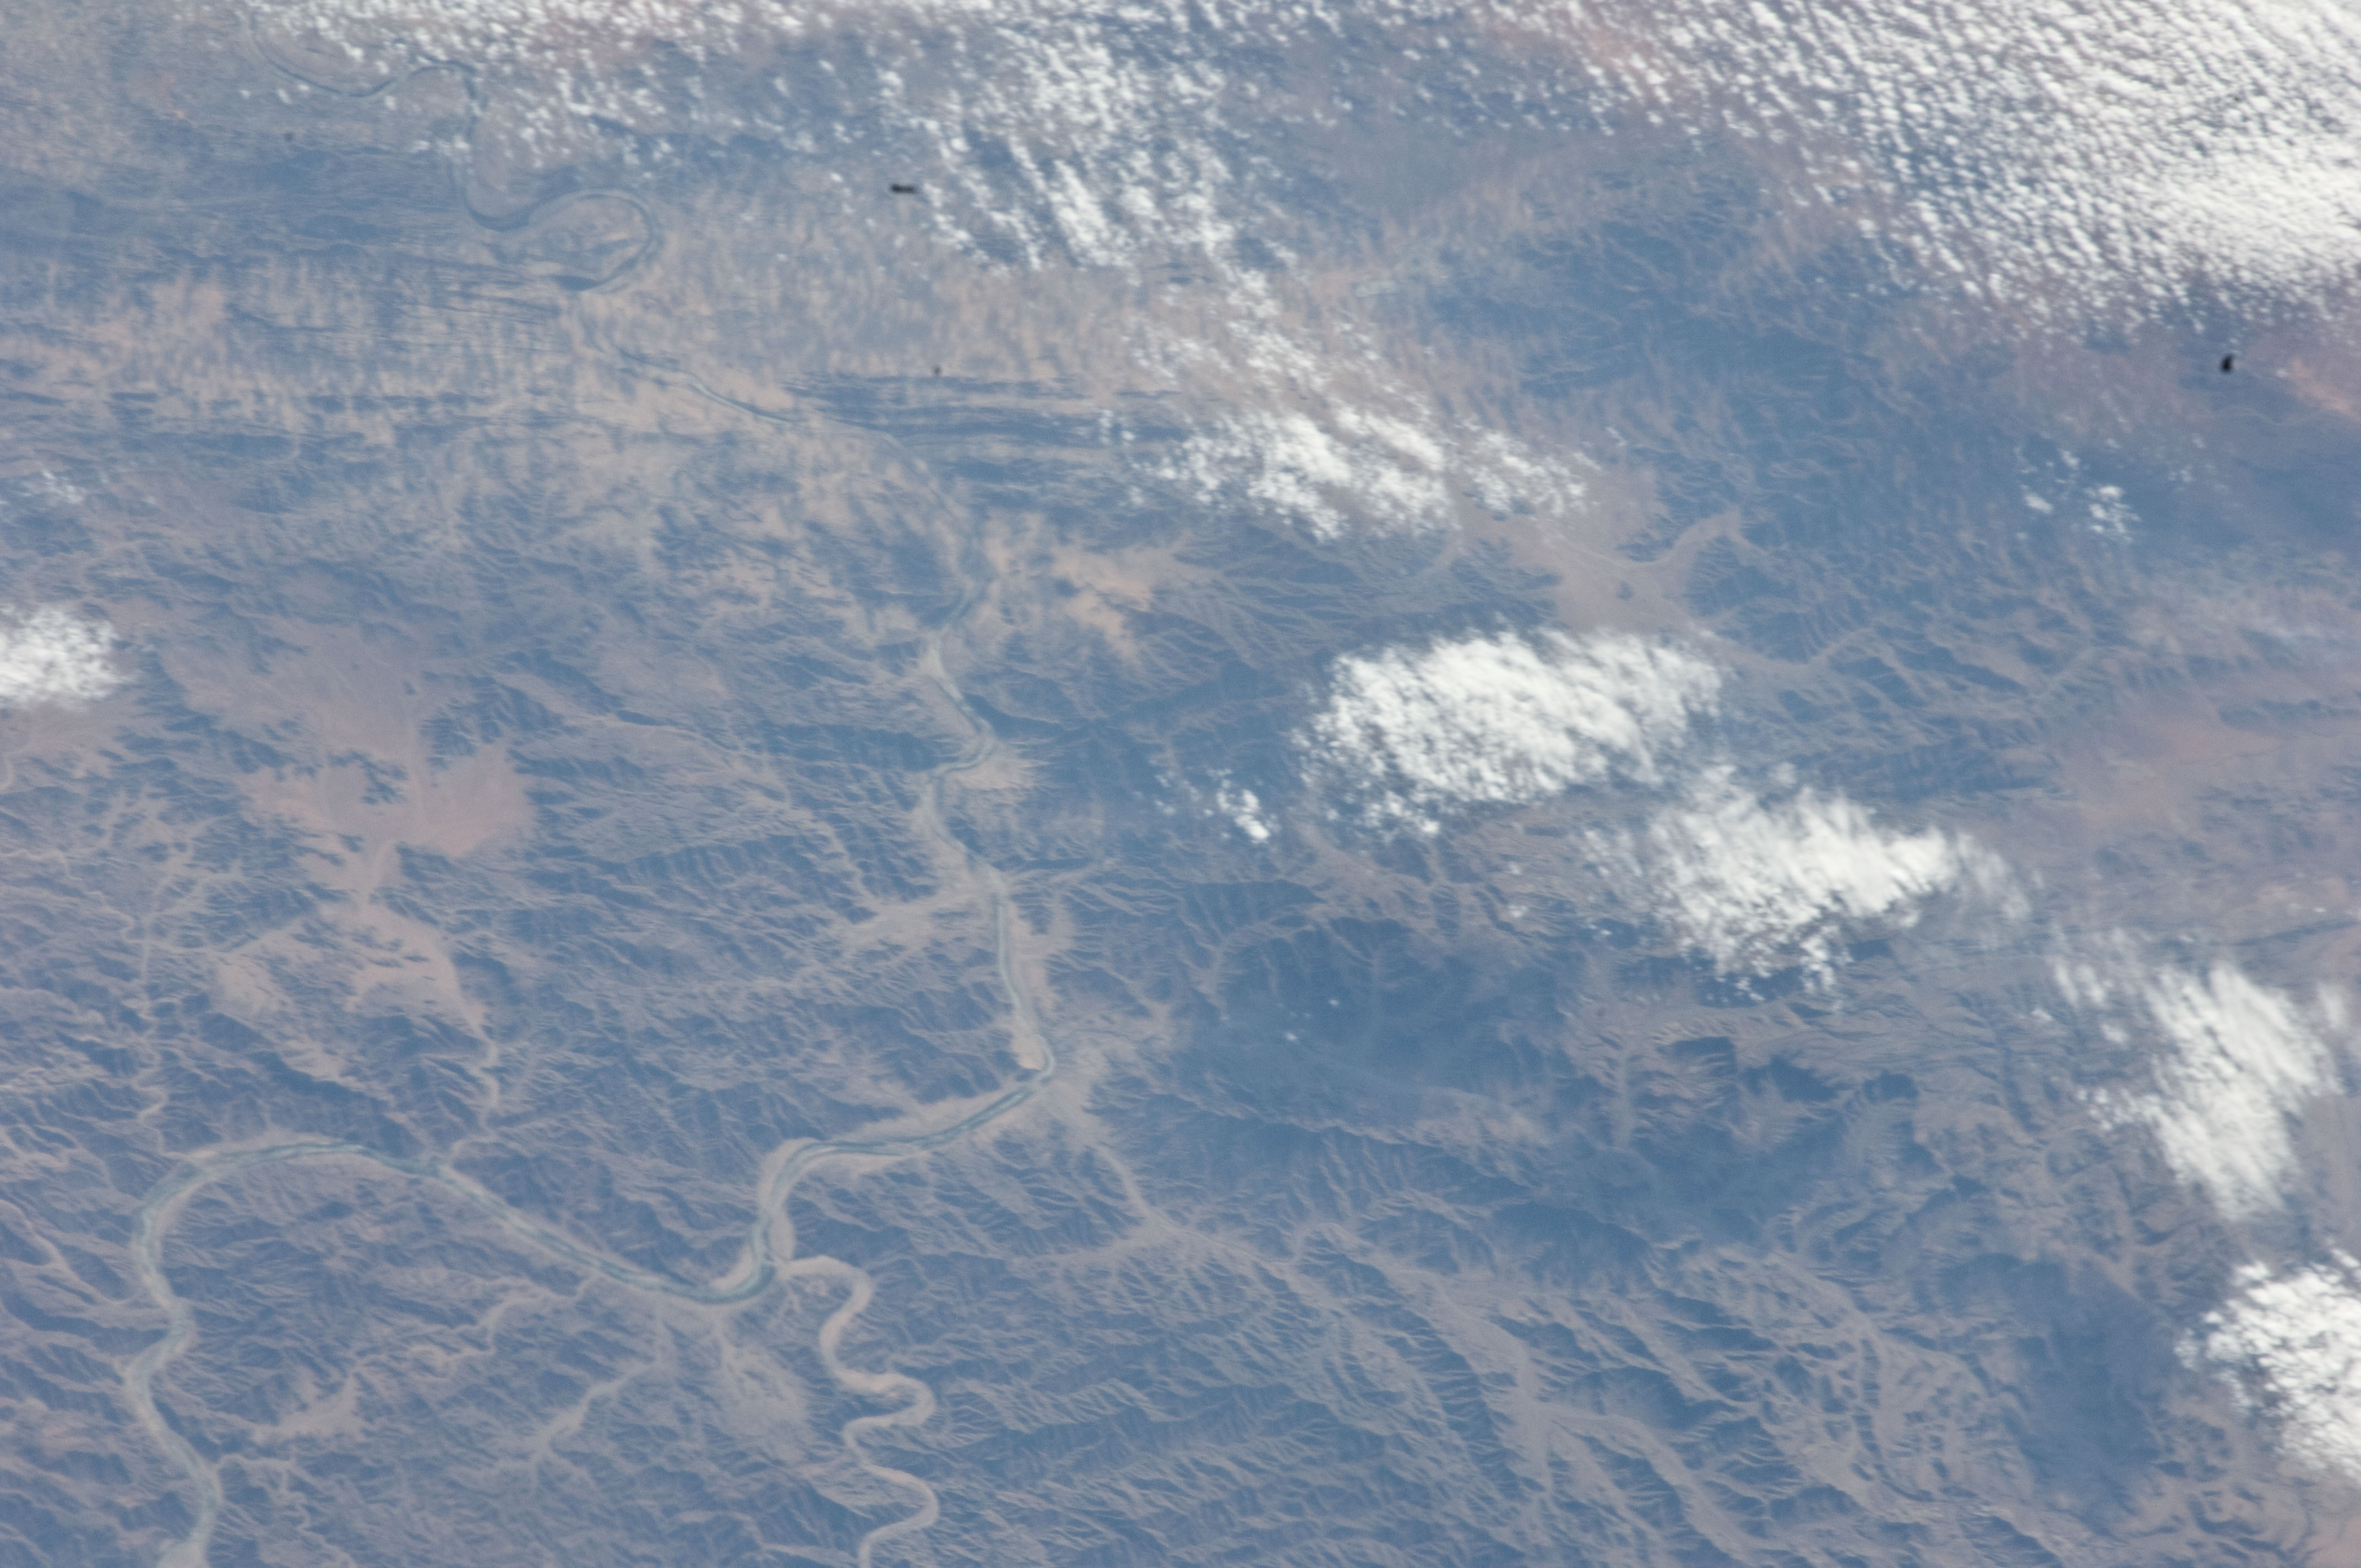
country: NAMIBIA
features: ORANGE RIVER, HAZE, LINEAR RIDGES
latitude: -28.0
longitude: 17.0
